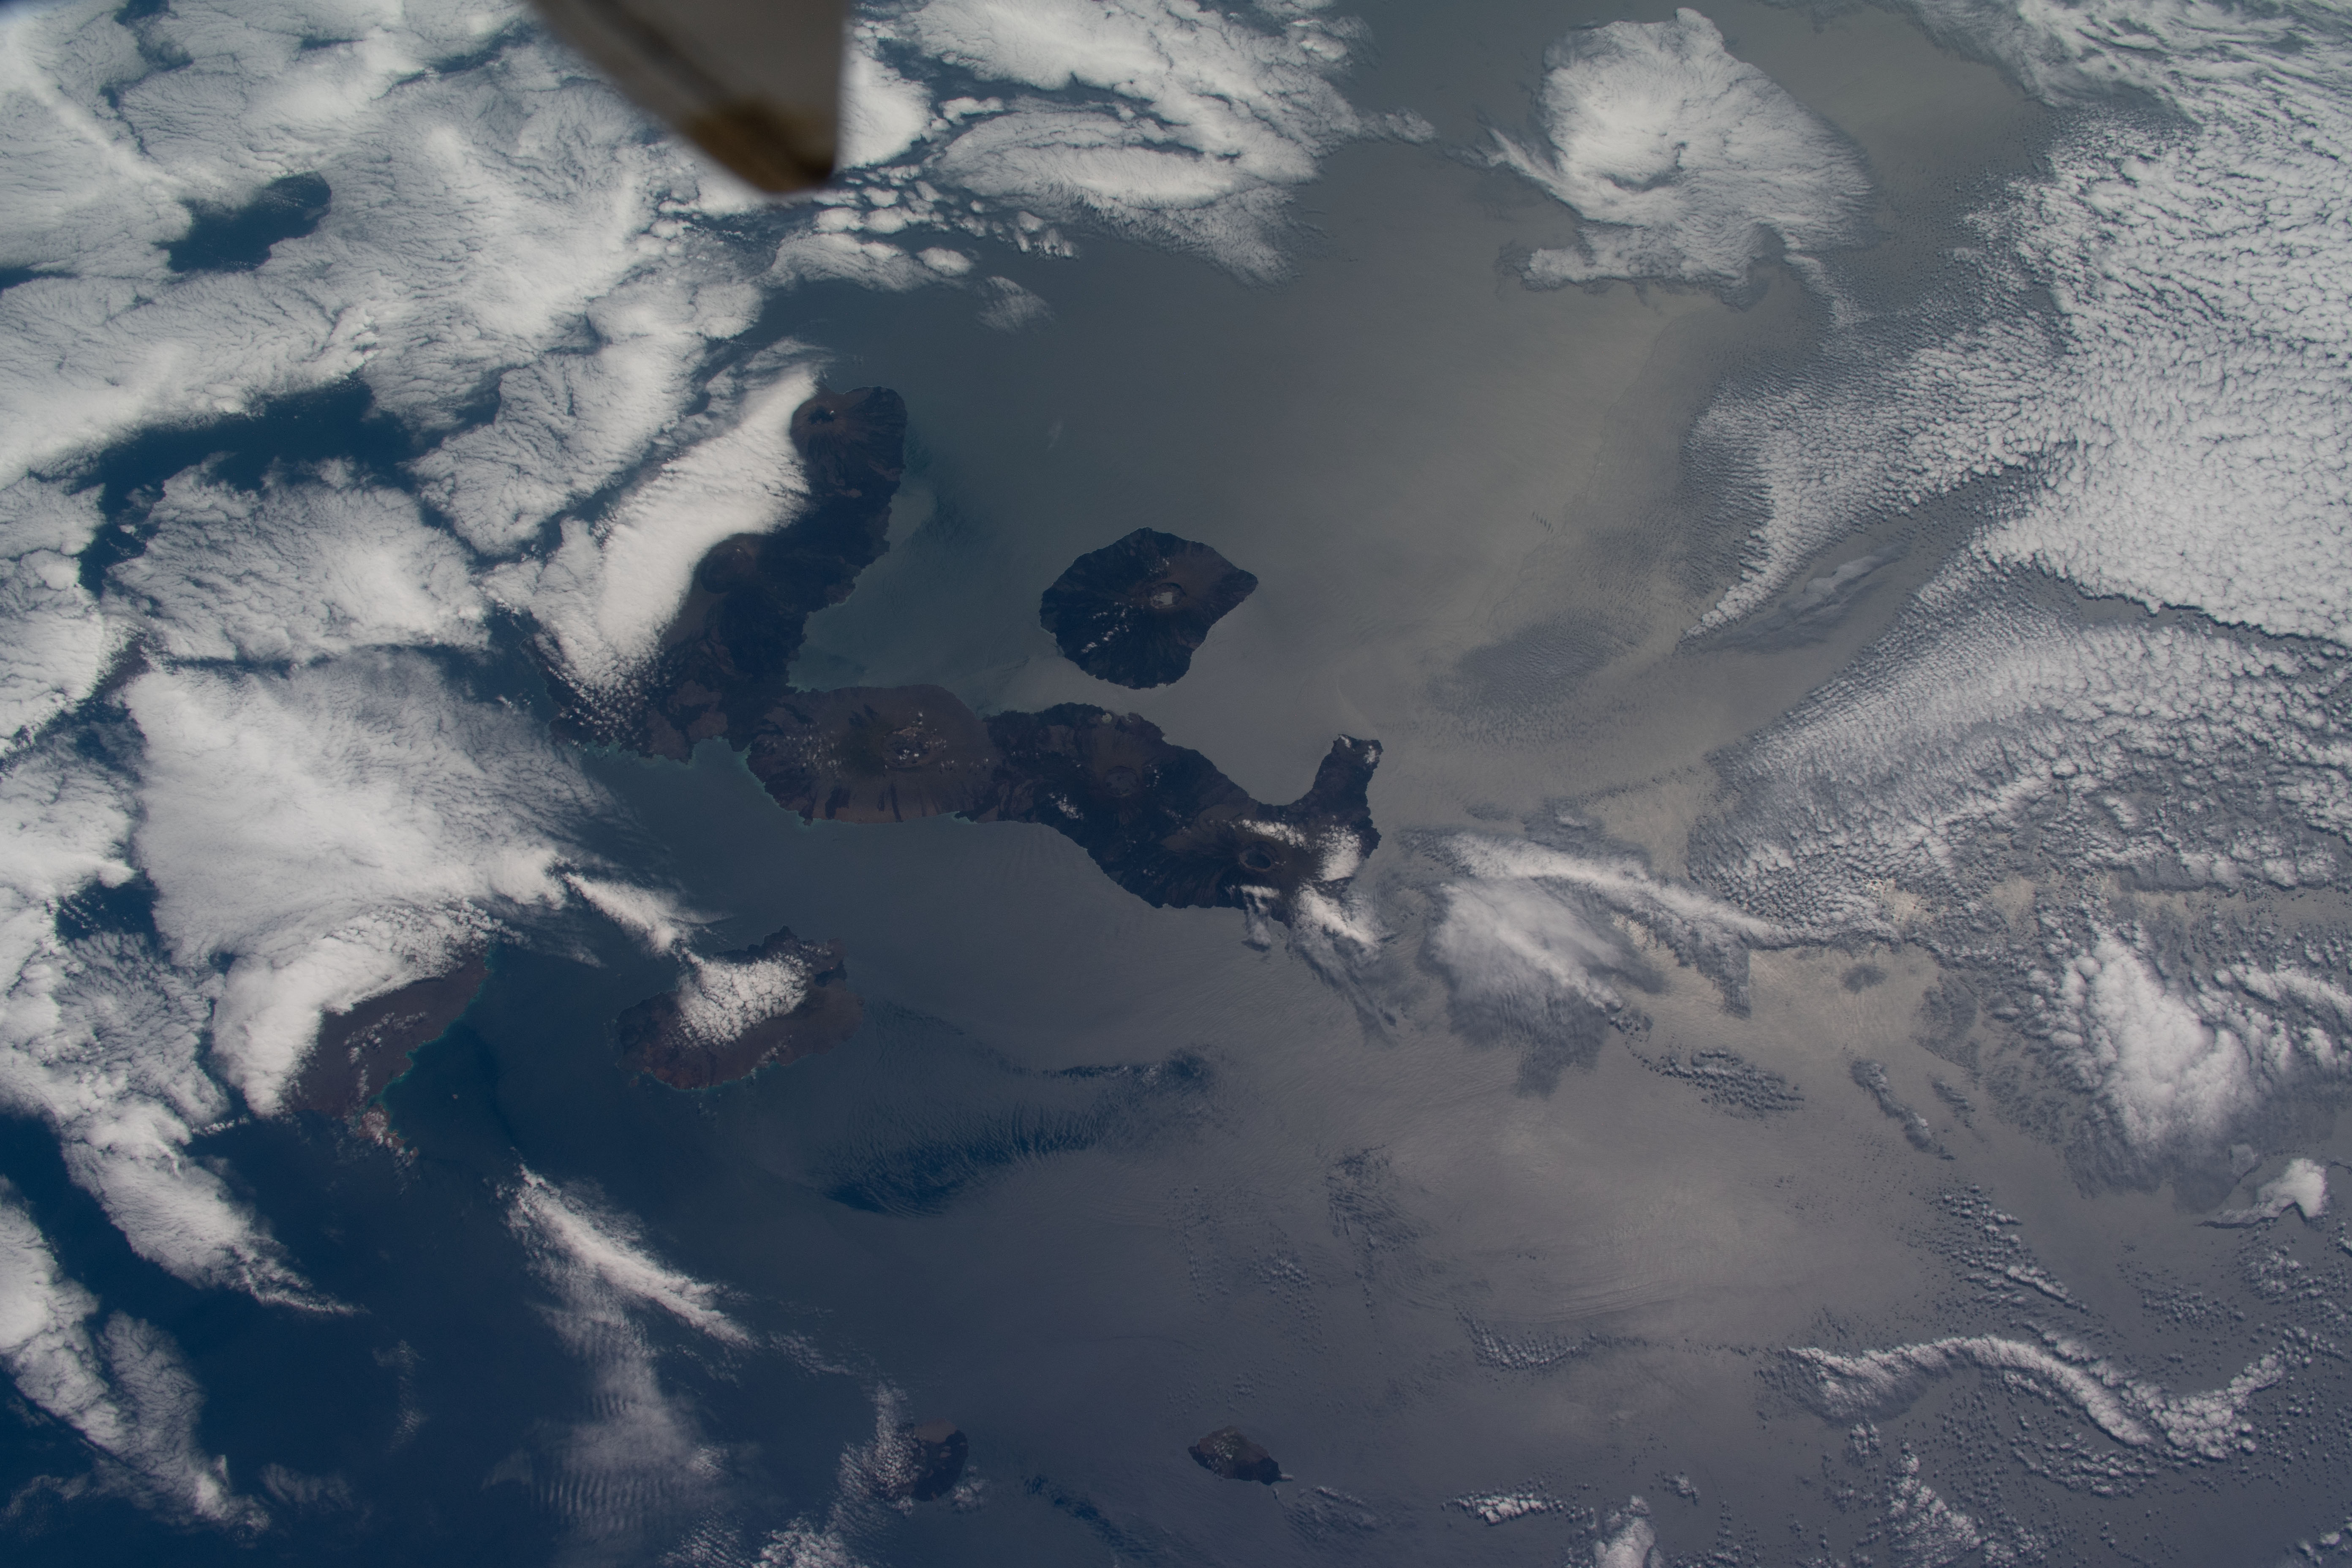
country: GALAPAGOS ISLANDS
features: PACIFIC OCEAN, VOLCANO, COAST OF ISABAELA, GALAPAGOS ISLANDS, BANKS BAY
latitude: 0.0
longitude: -91.5
